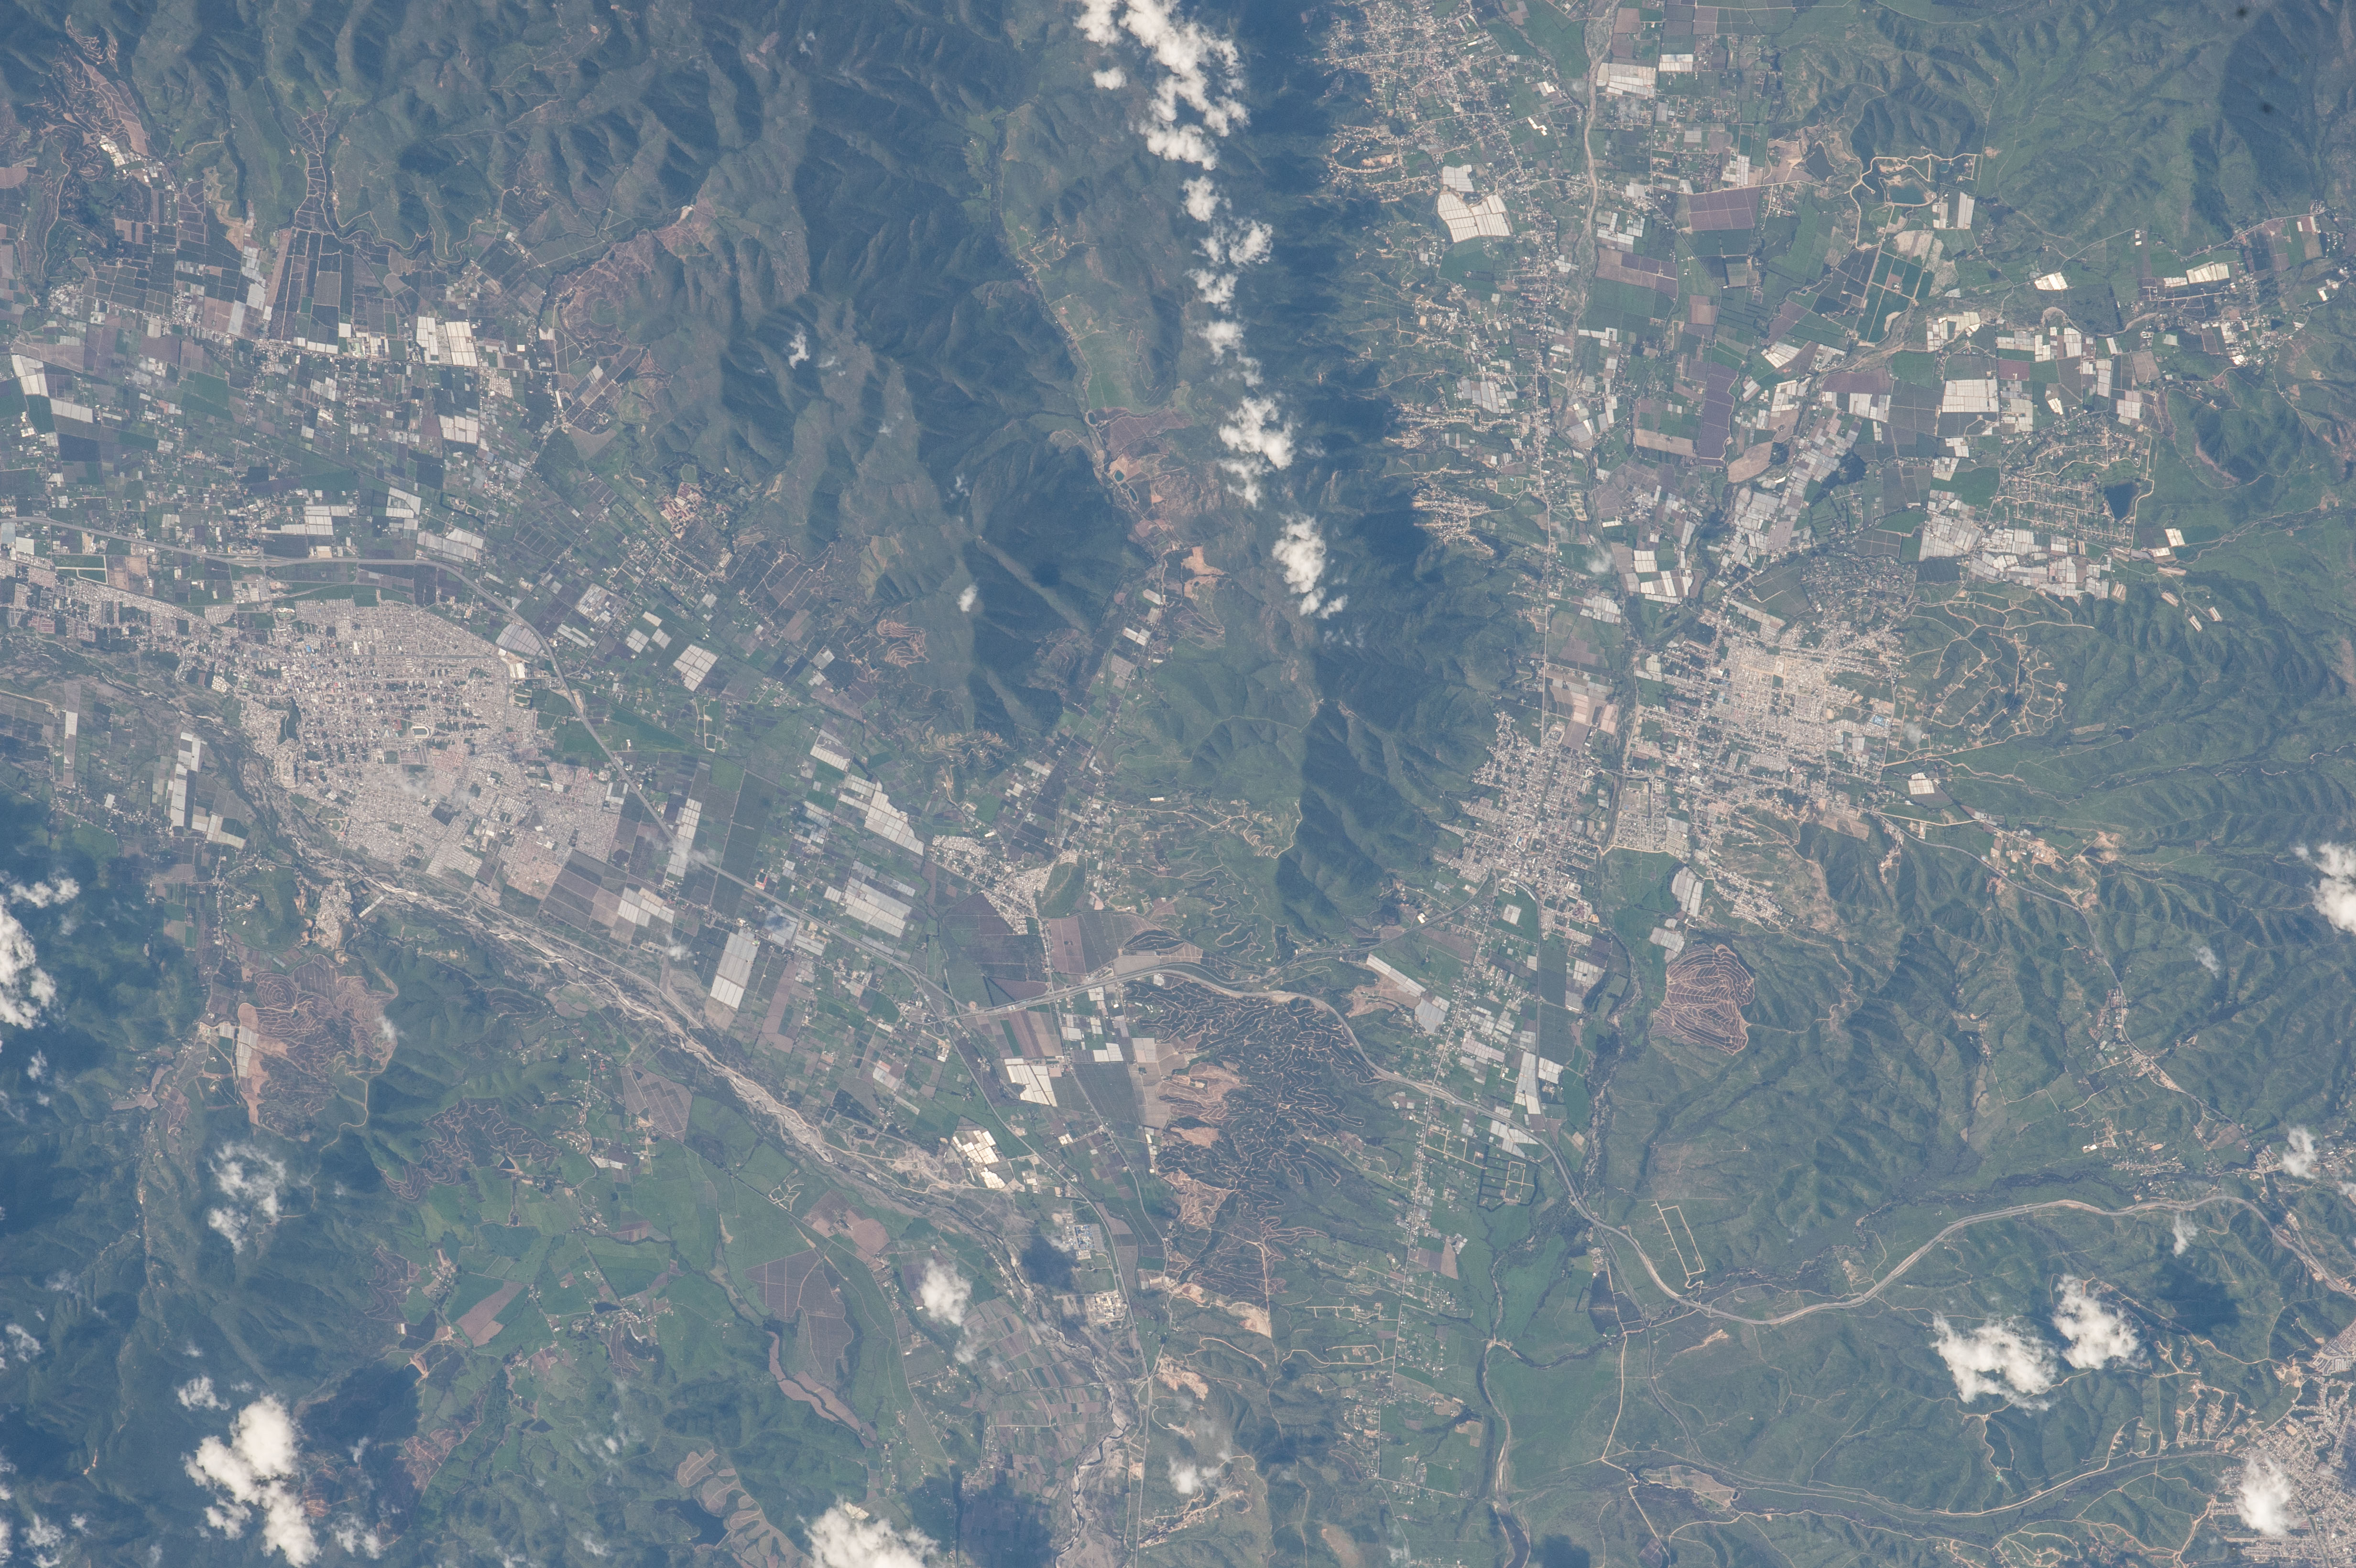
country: CHILE
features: LIMACHE R. V., ACONCAGUA R. V., QUILLOTA, LIMACHE, ROADS, HILLS, AGR.
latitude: -33.0
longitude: -71.3
